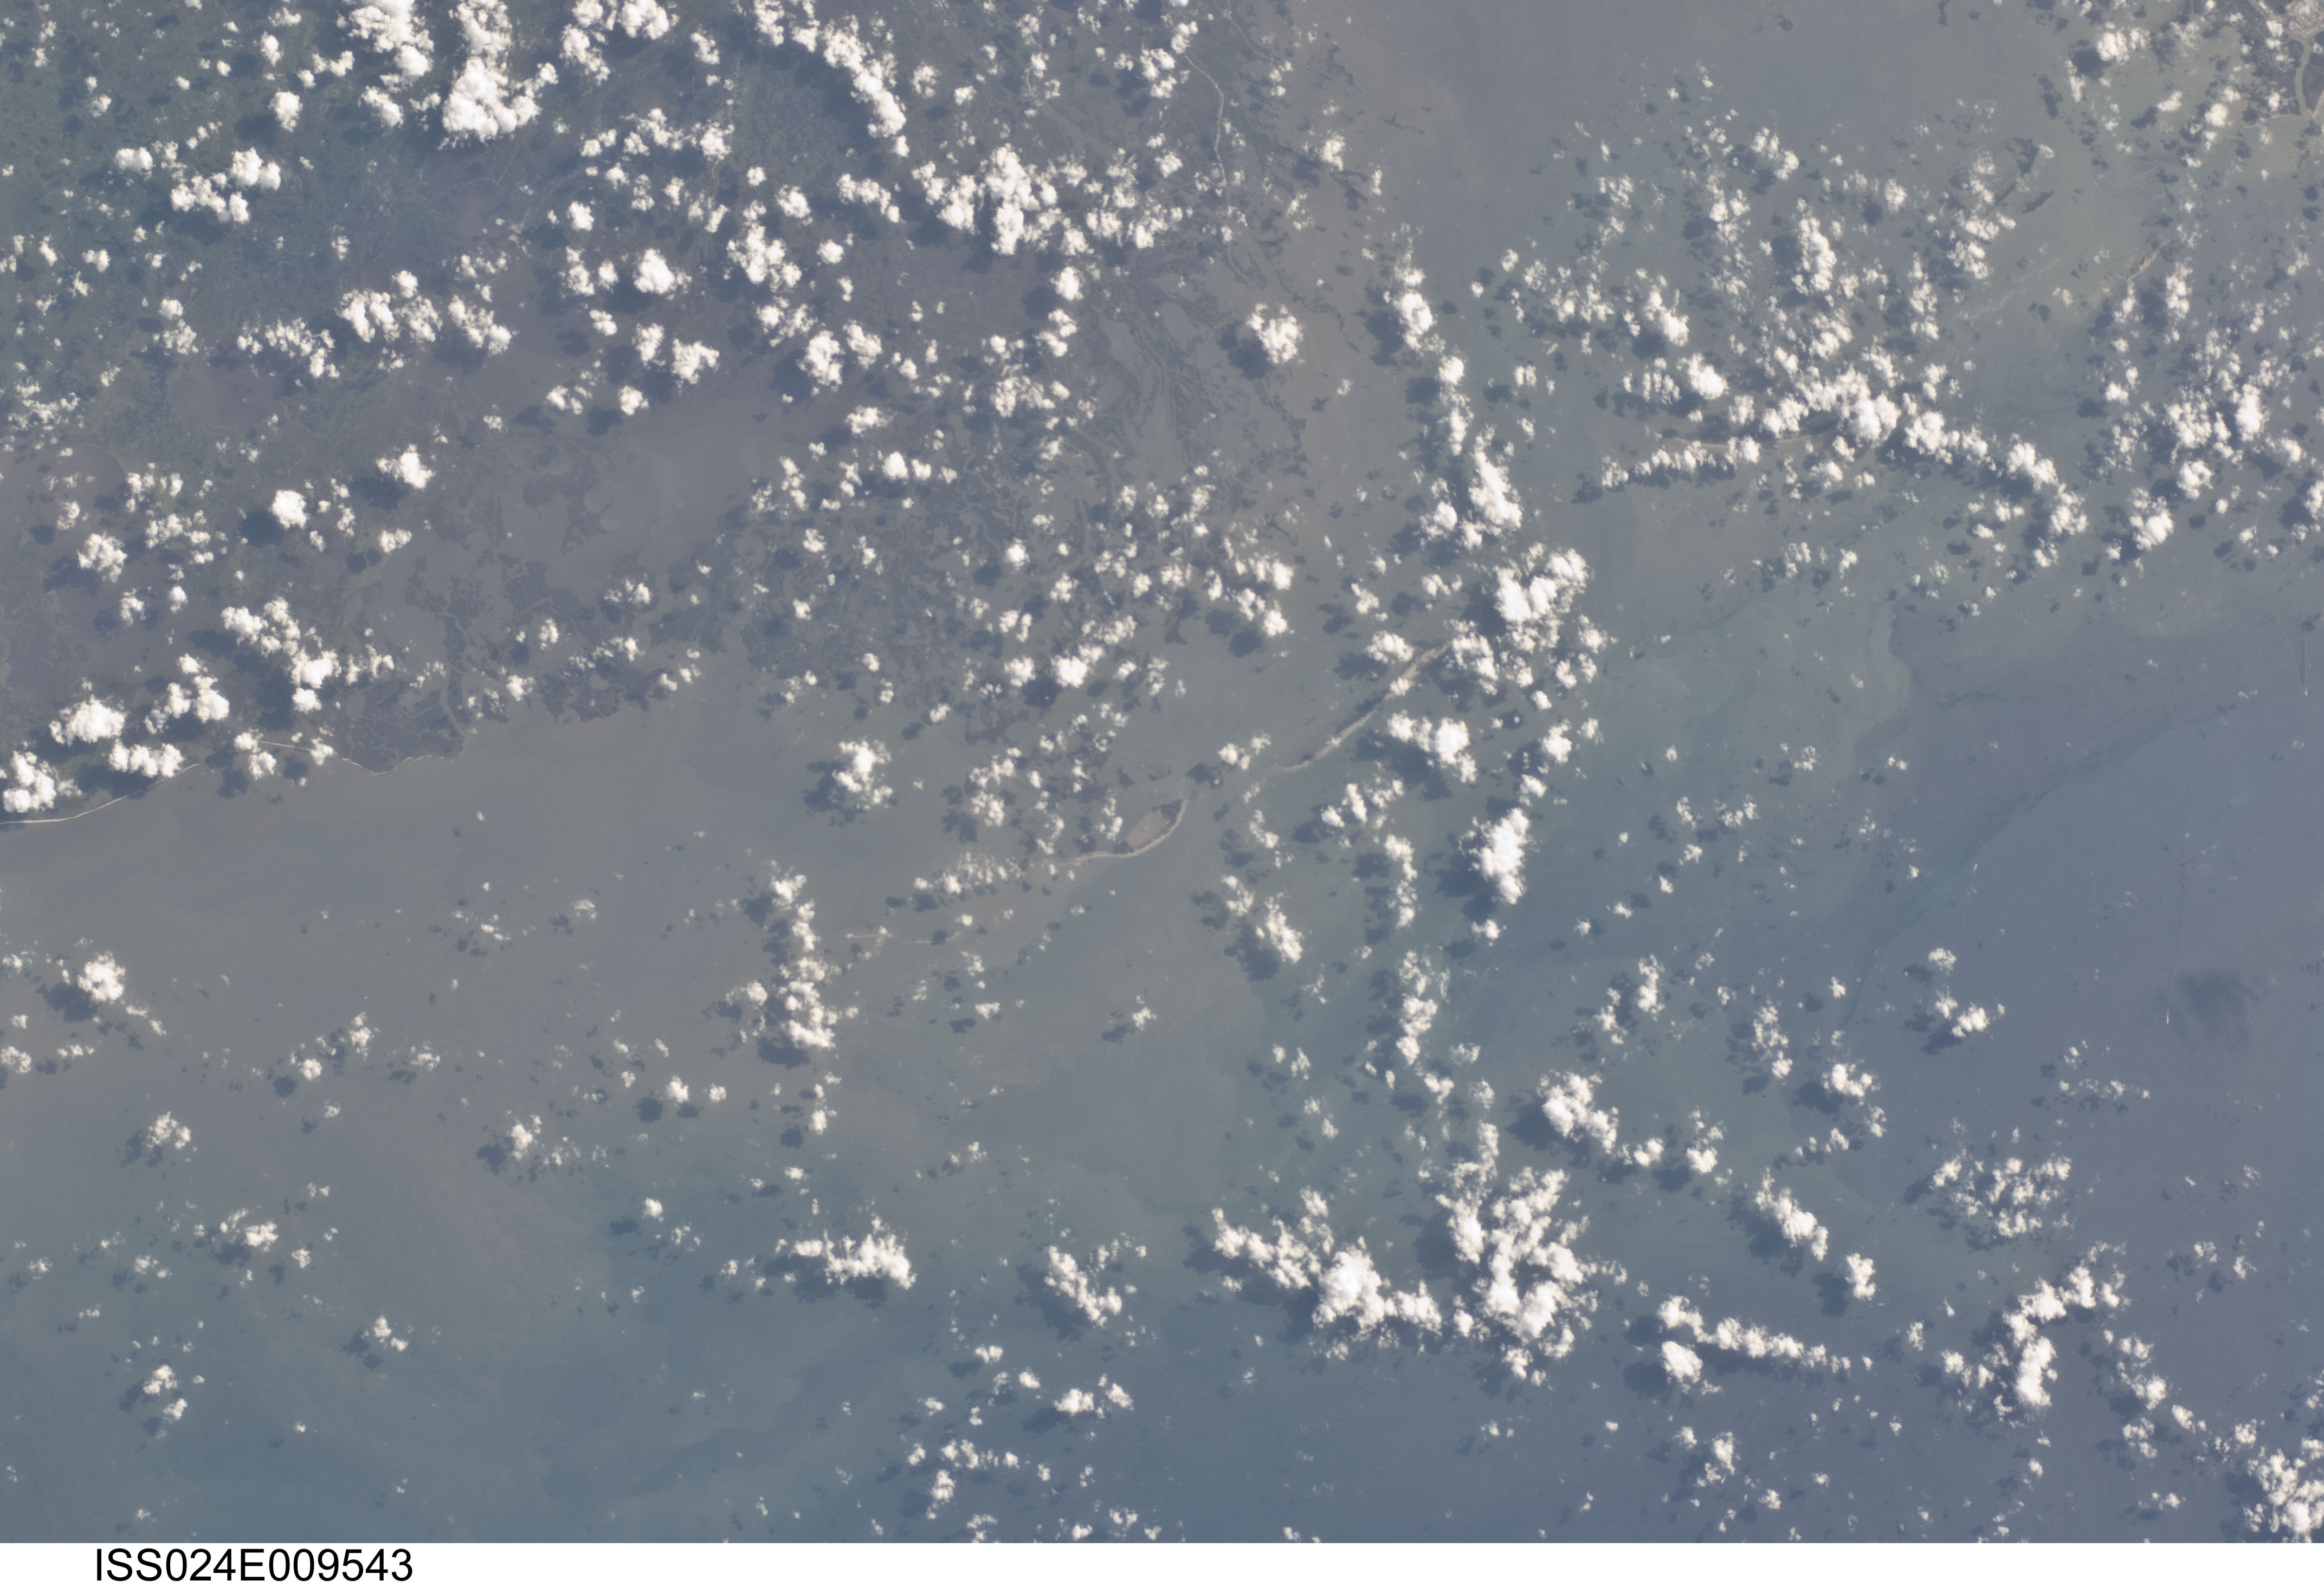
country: USA-LOUISIANA
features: ISLES DENIERES, TERREBONNE B., TIMBALIER I., SEDIMENT, MARSH
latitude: 29.1
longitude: -90.6
